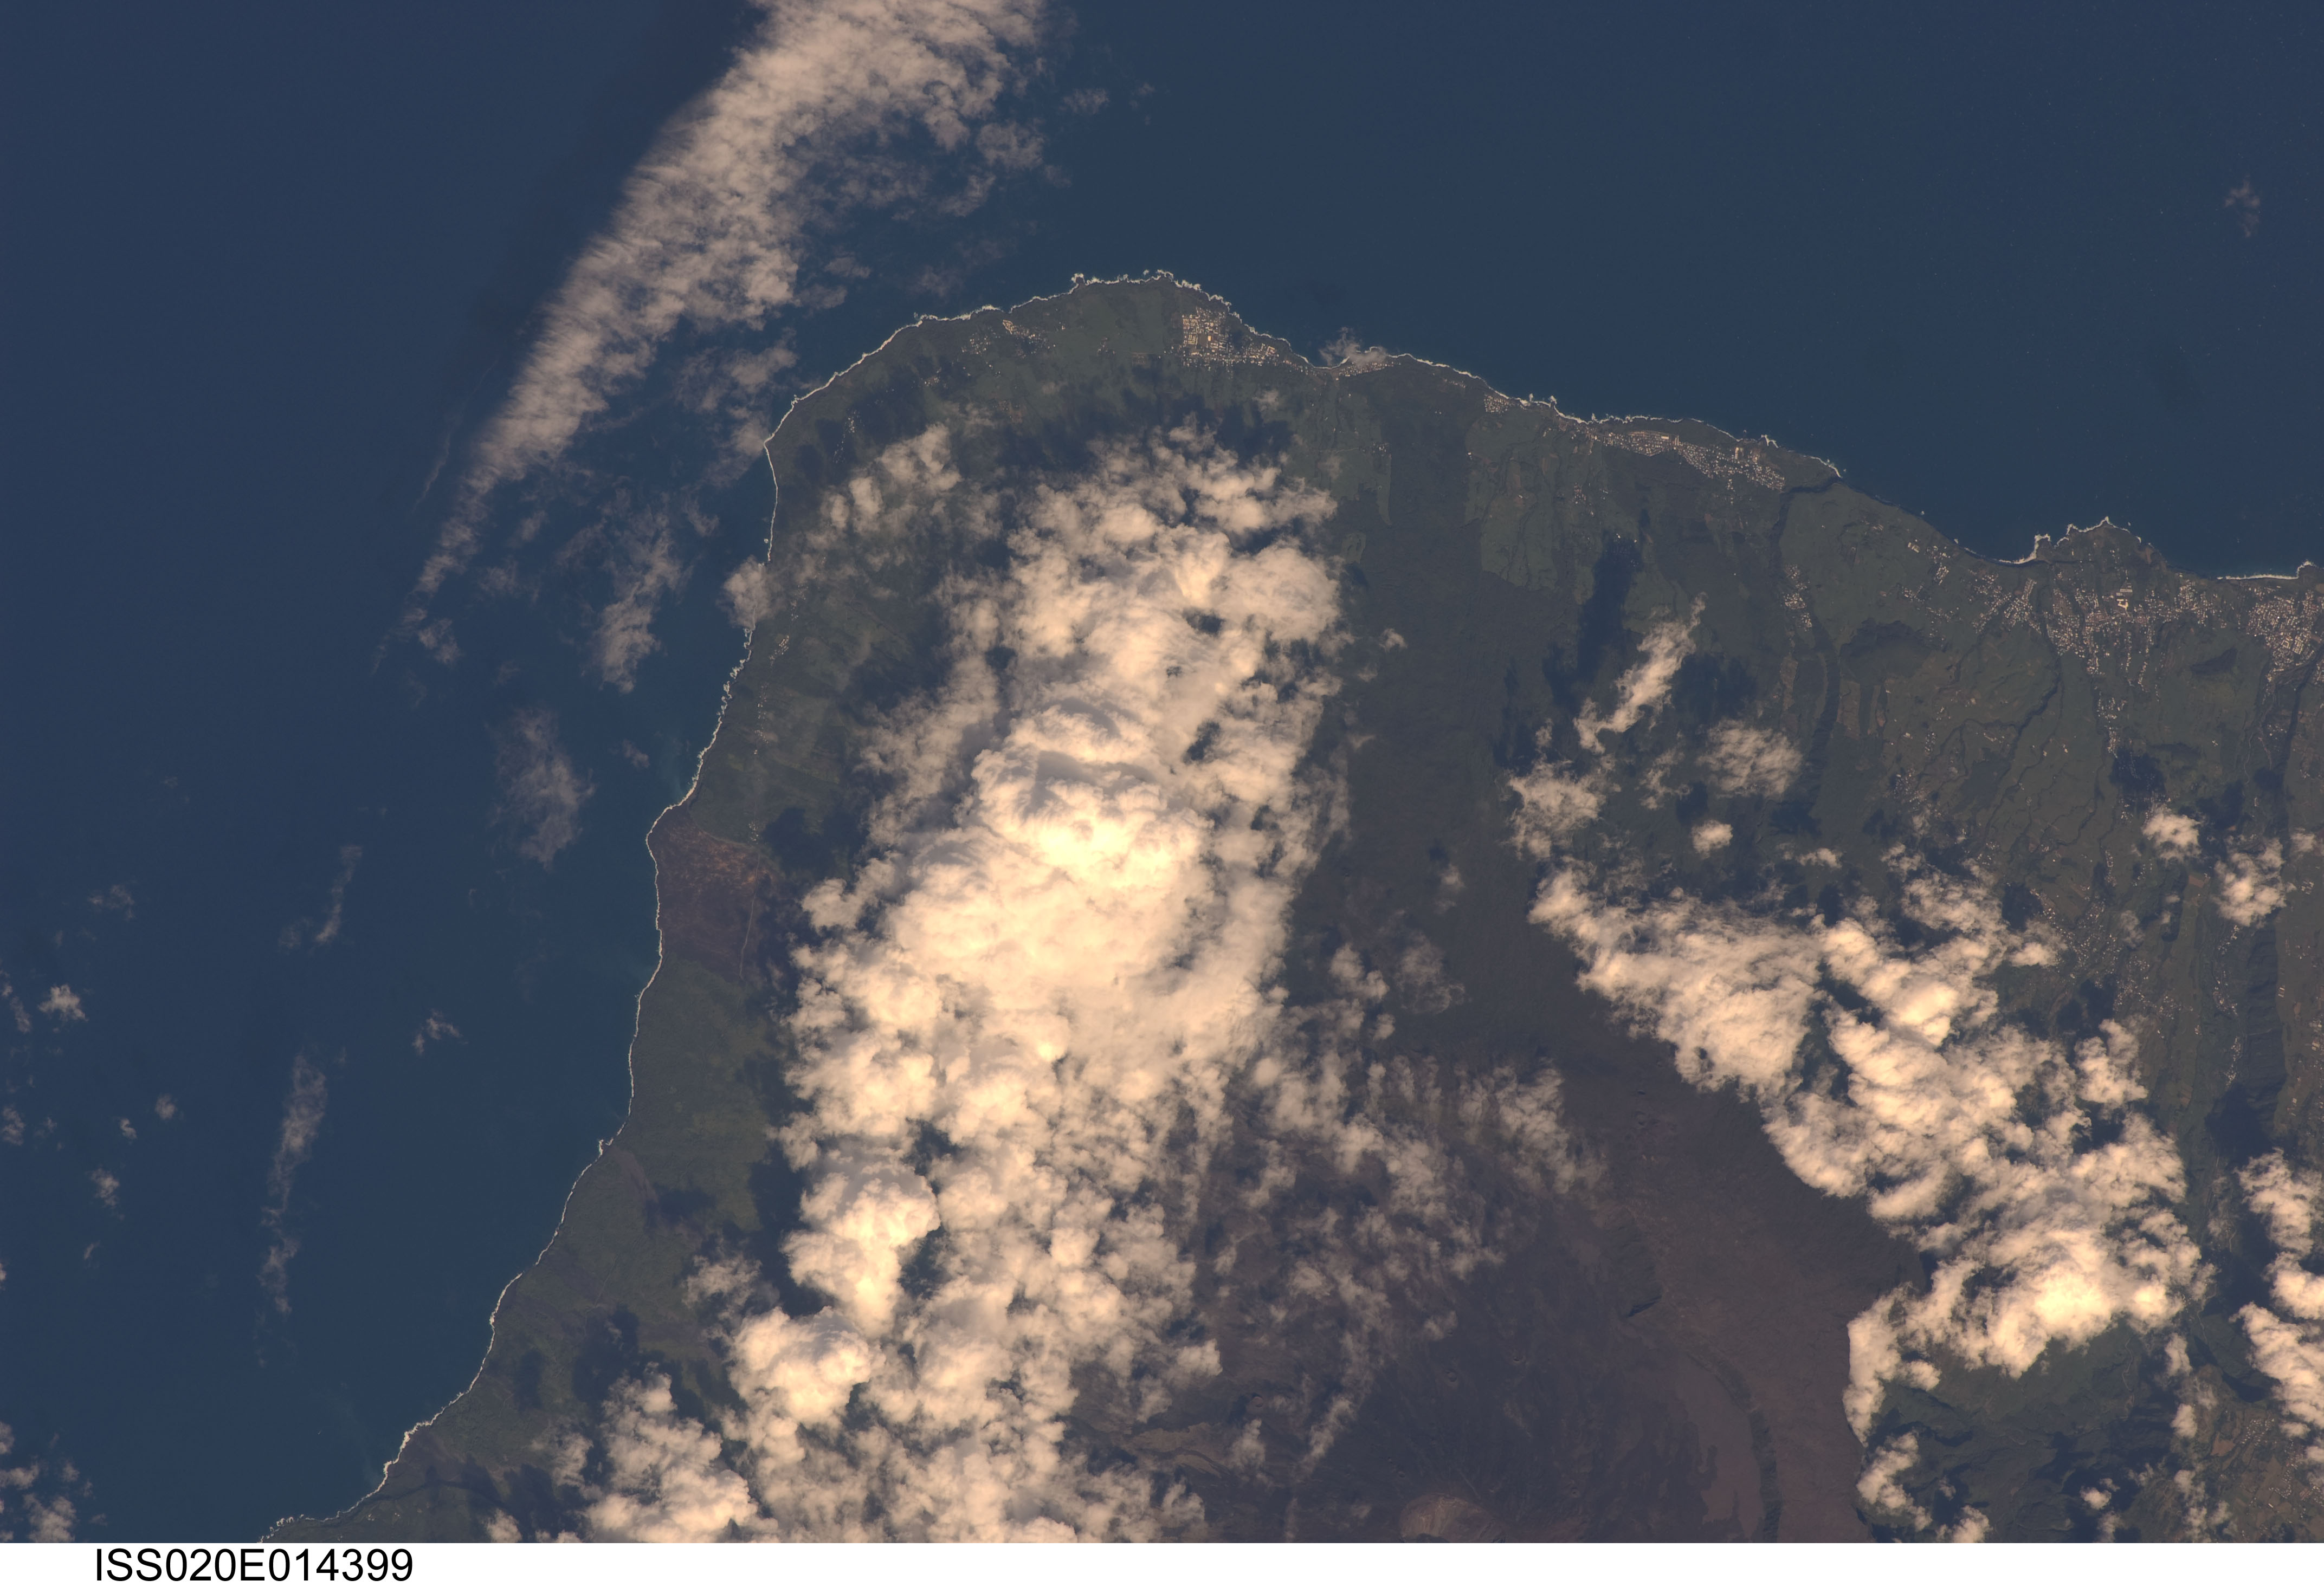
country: REUNION
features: SE. COAST, PT. DE LA TABLE, SAINT-PHILIPPE, FOR.
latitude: -21.3
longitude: 55.8
